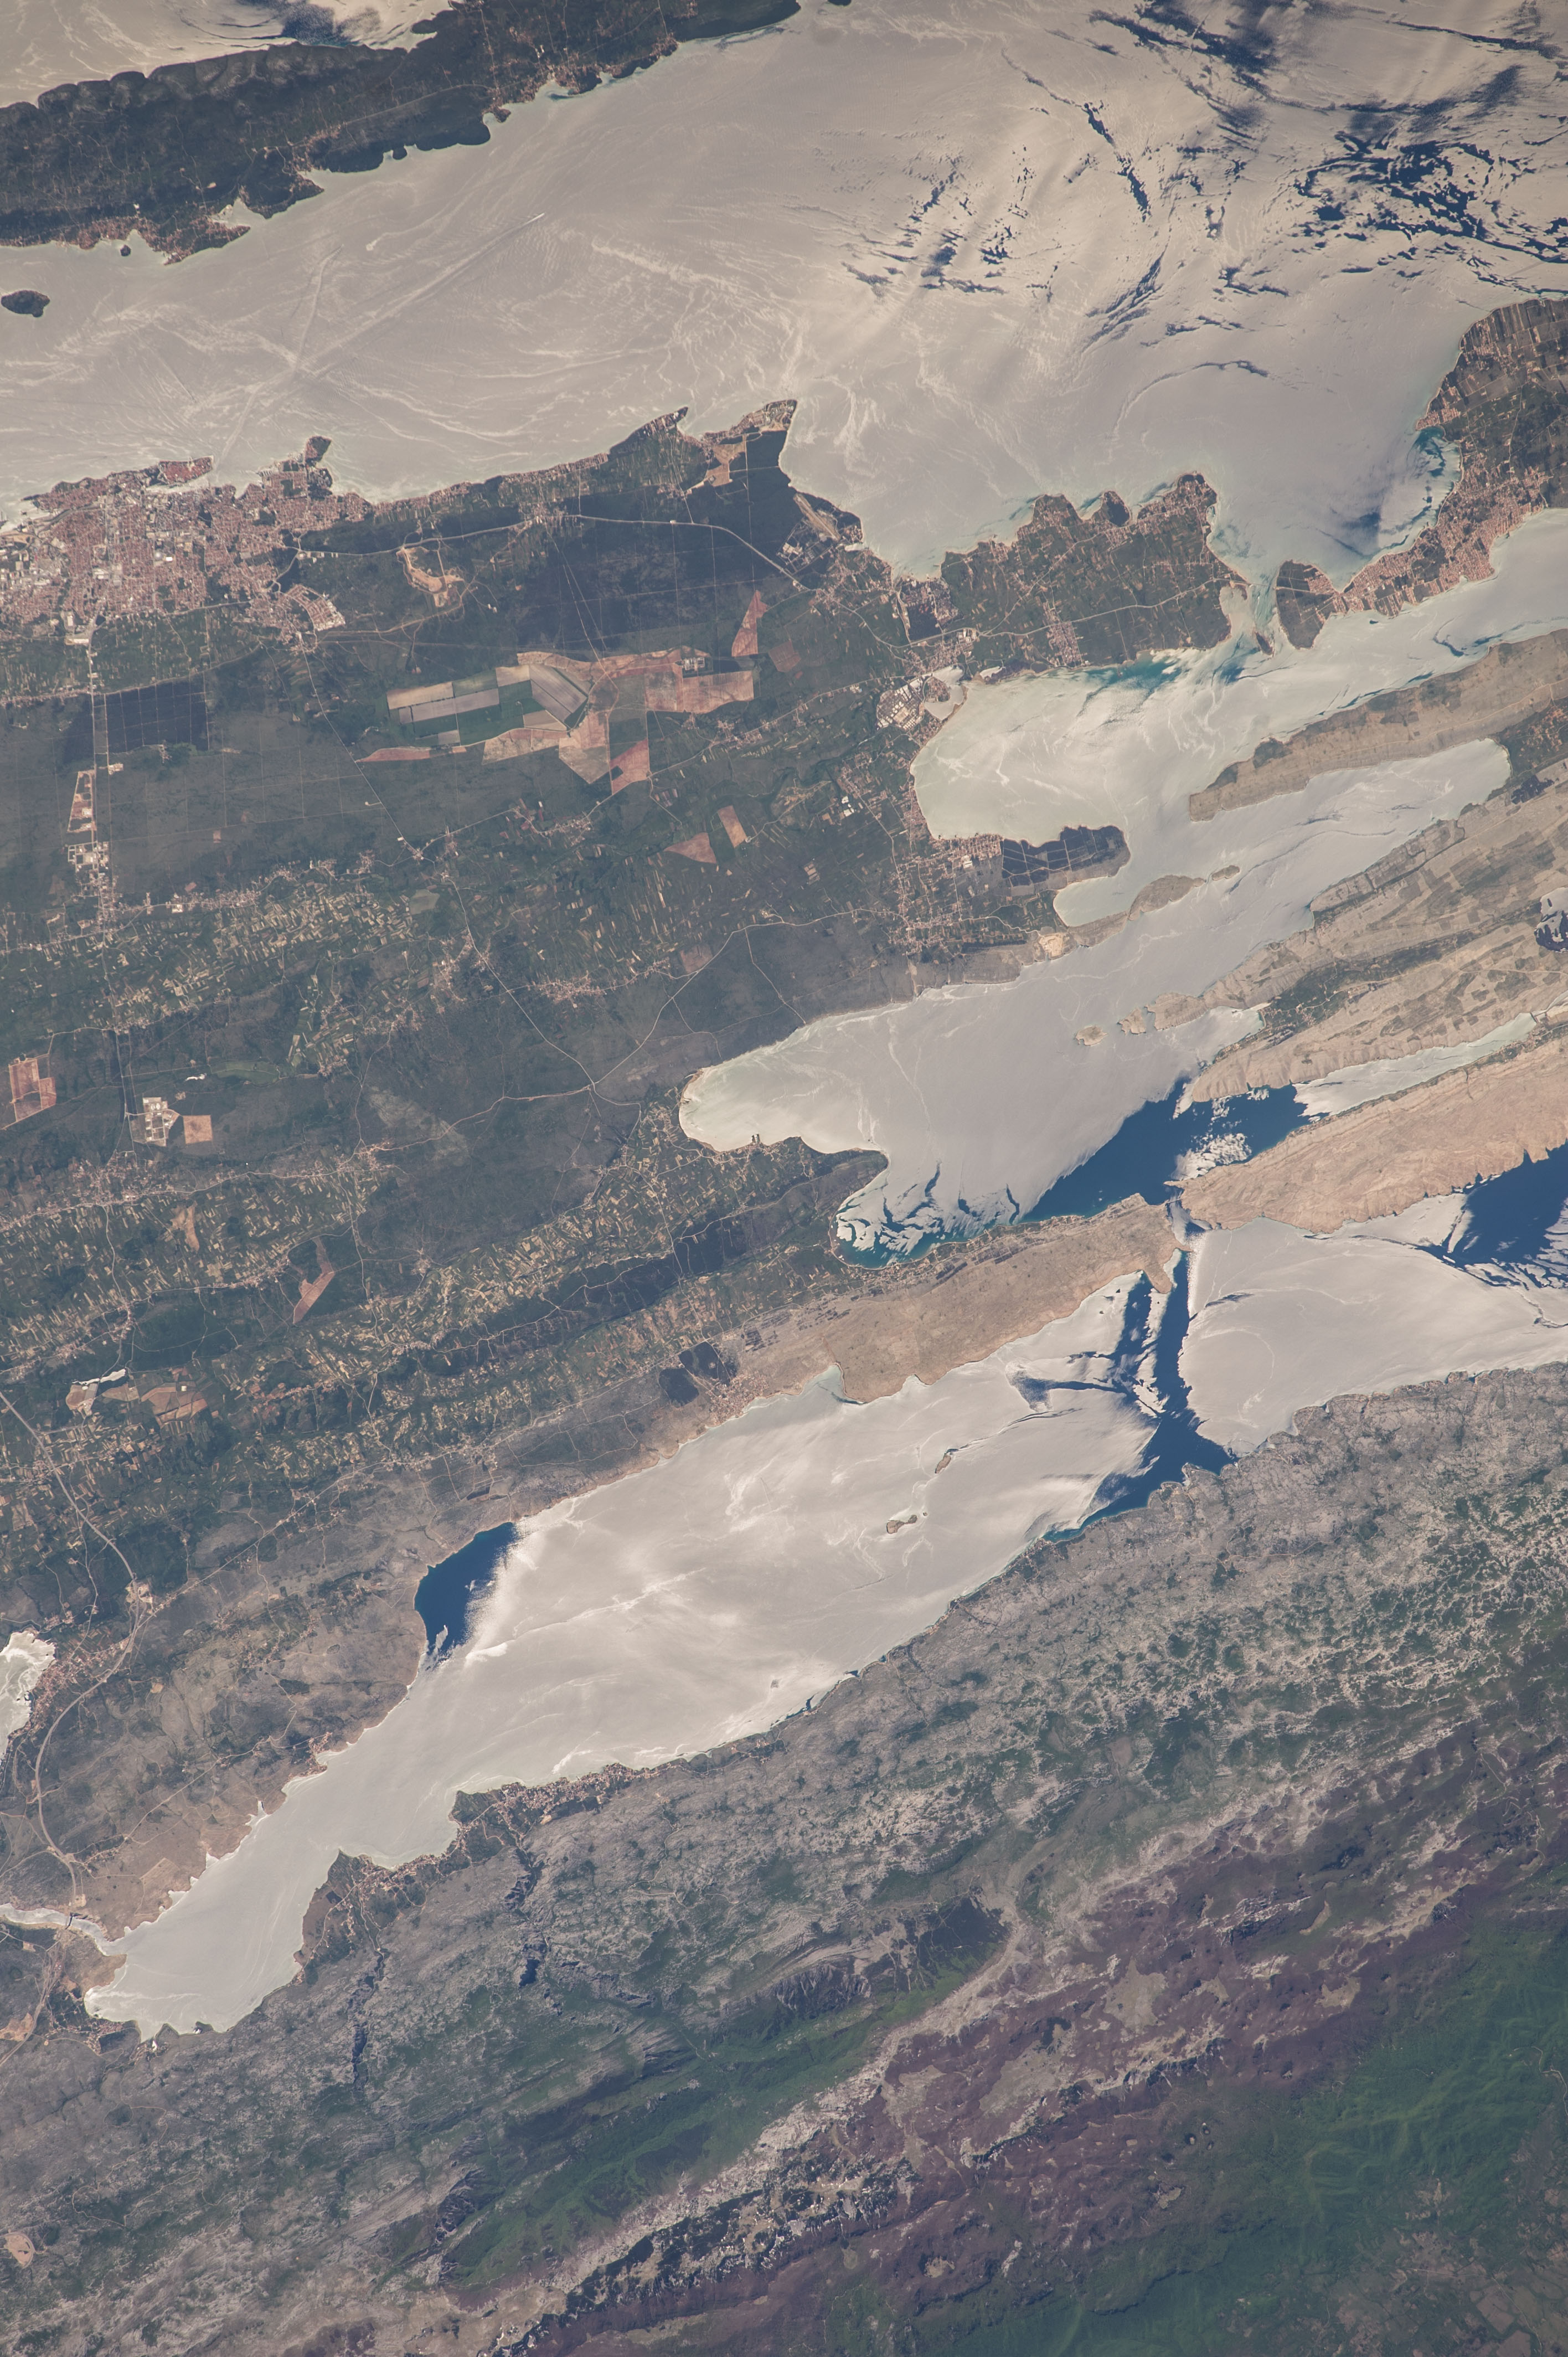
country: CROATIA
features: COAST, DRY LAND, ZADAR, ADRIATIC SEA, SMOKVICA, ZECEVO ISLAND, VIR ISLAND, UGLJAN ISLAND
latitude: 44.3
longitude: 15.3
